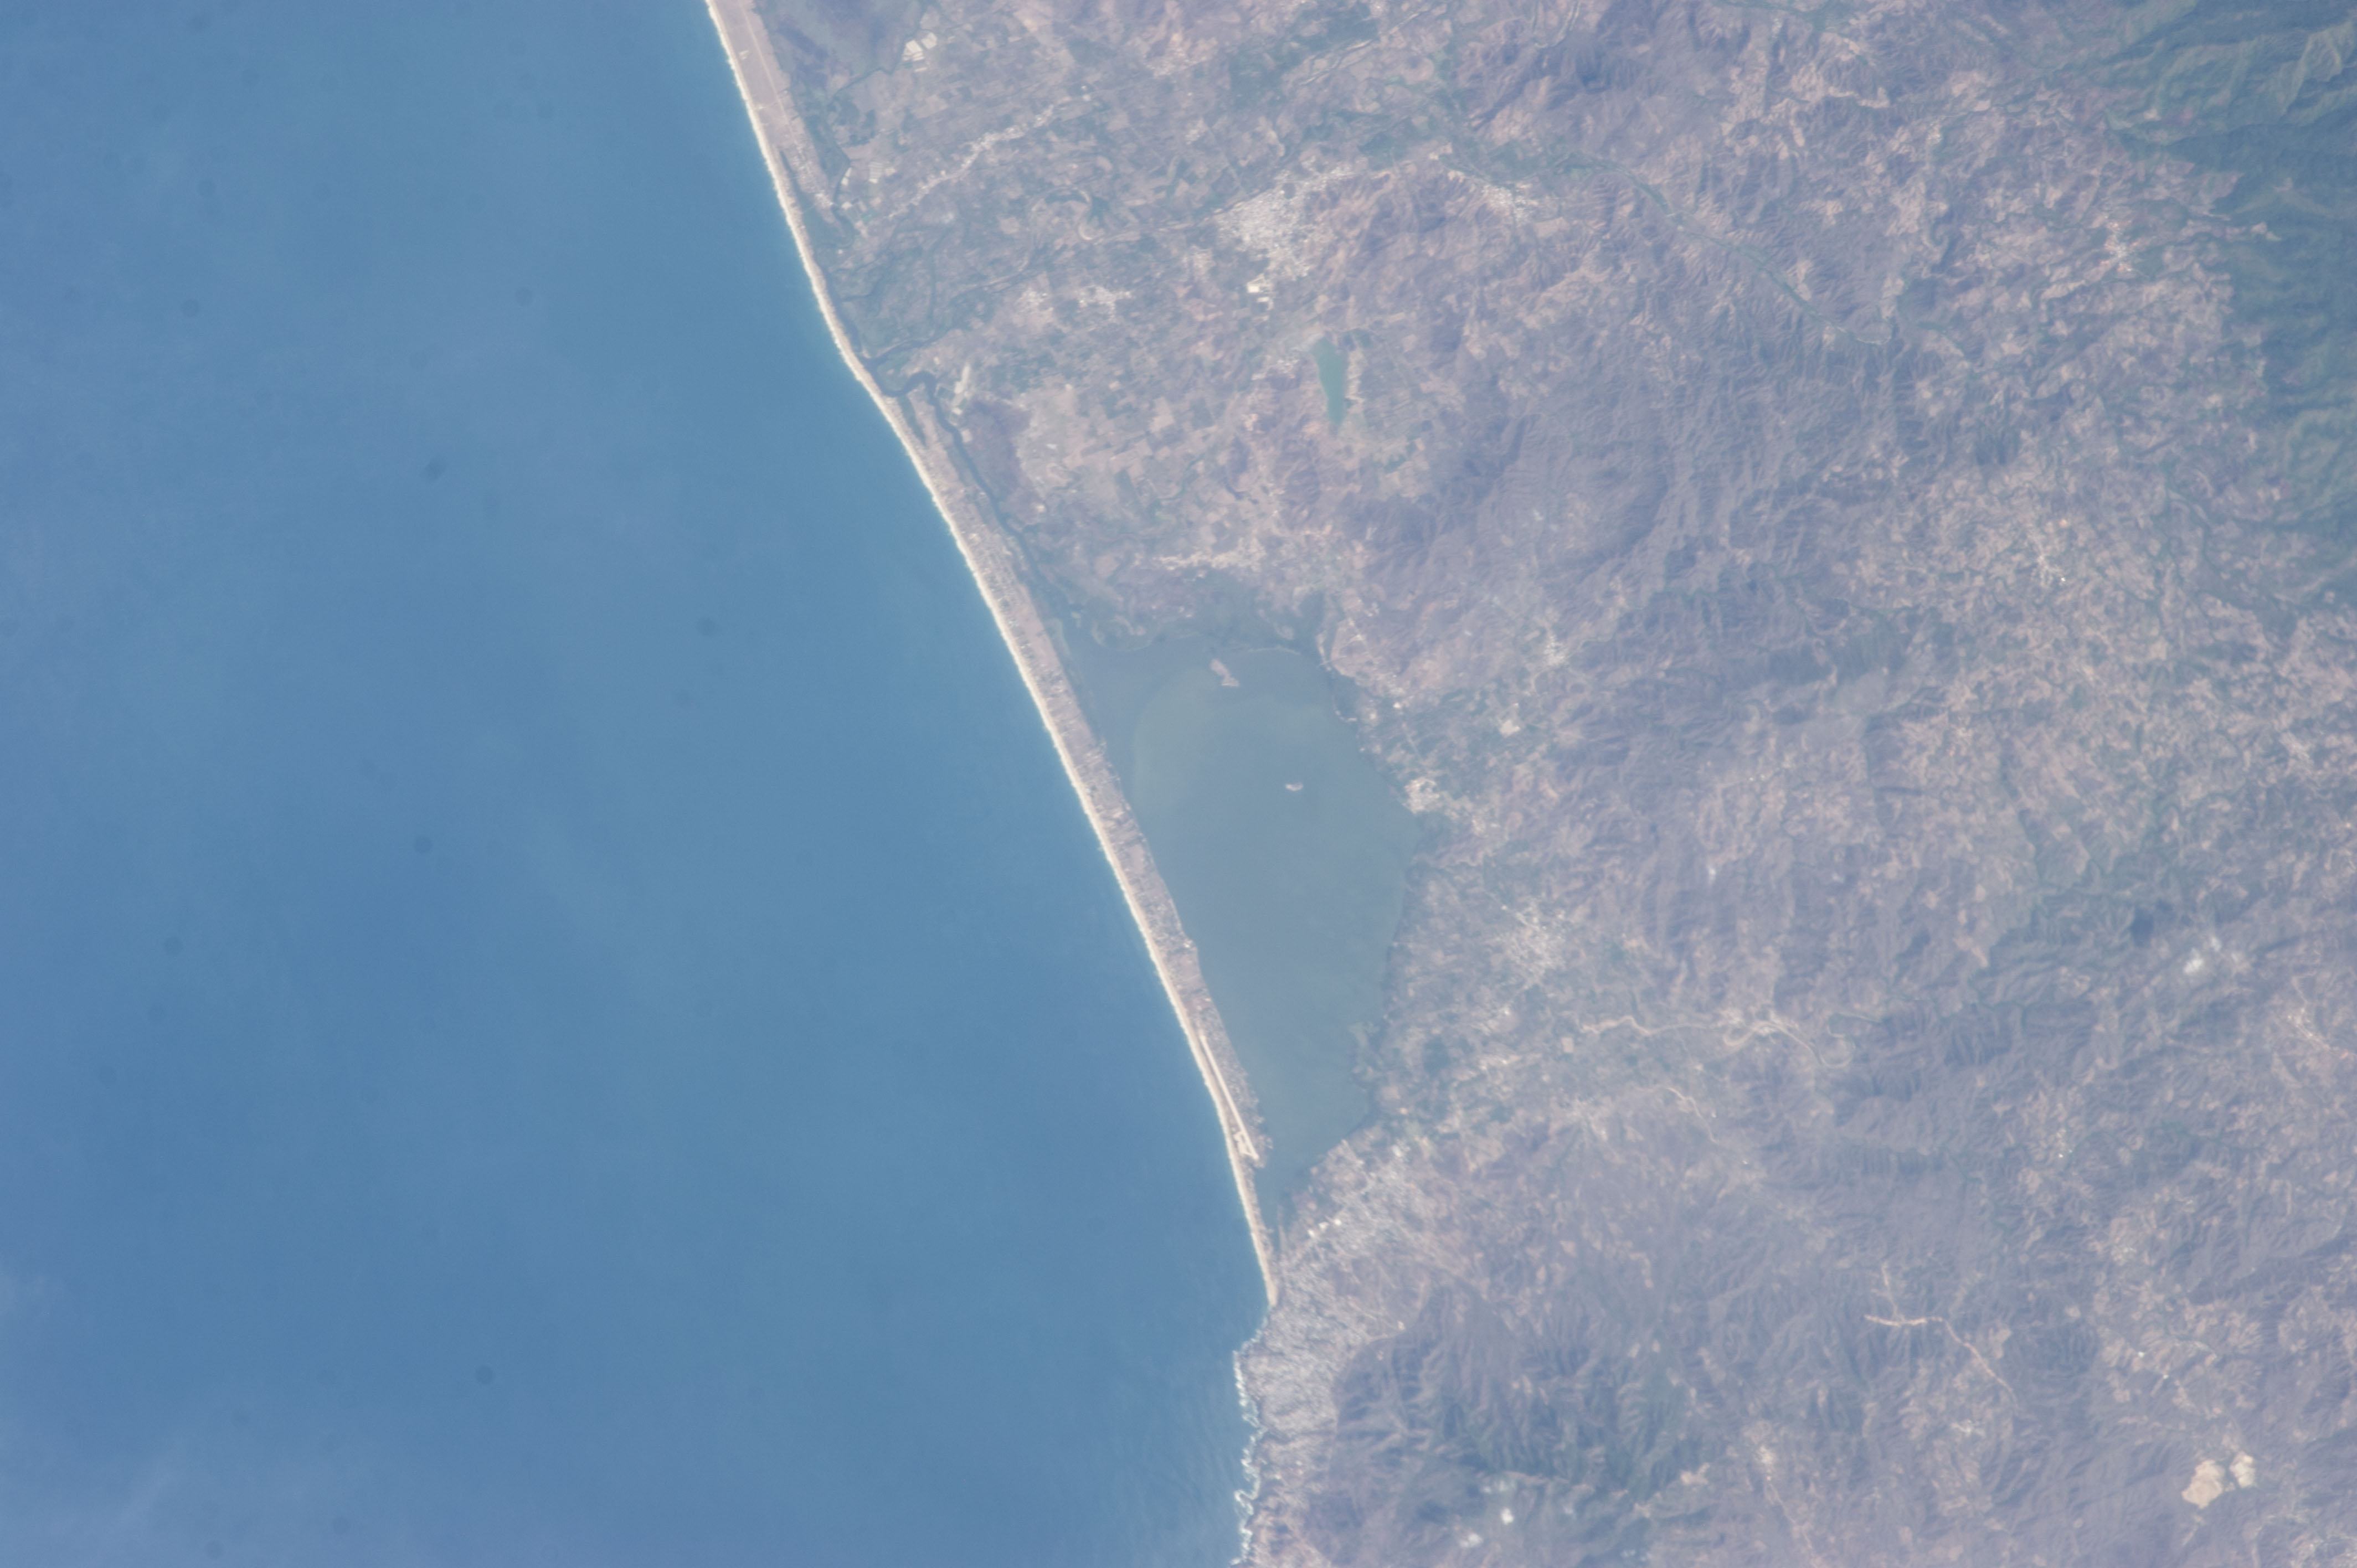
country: MEXICO
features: COYUCA LAGOON, PIE DE LA CUESTA, COYUCA DE BENITEZ, PACIFIC OCEAN, MOUNTAINS, FARMLAND
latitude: 16.9
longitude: -100.0
